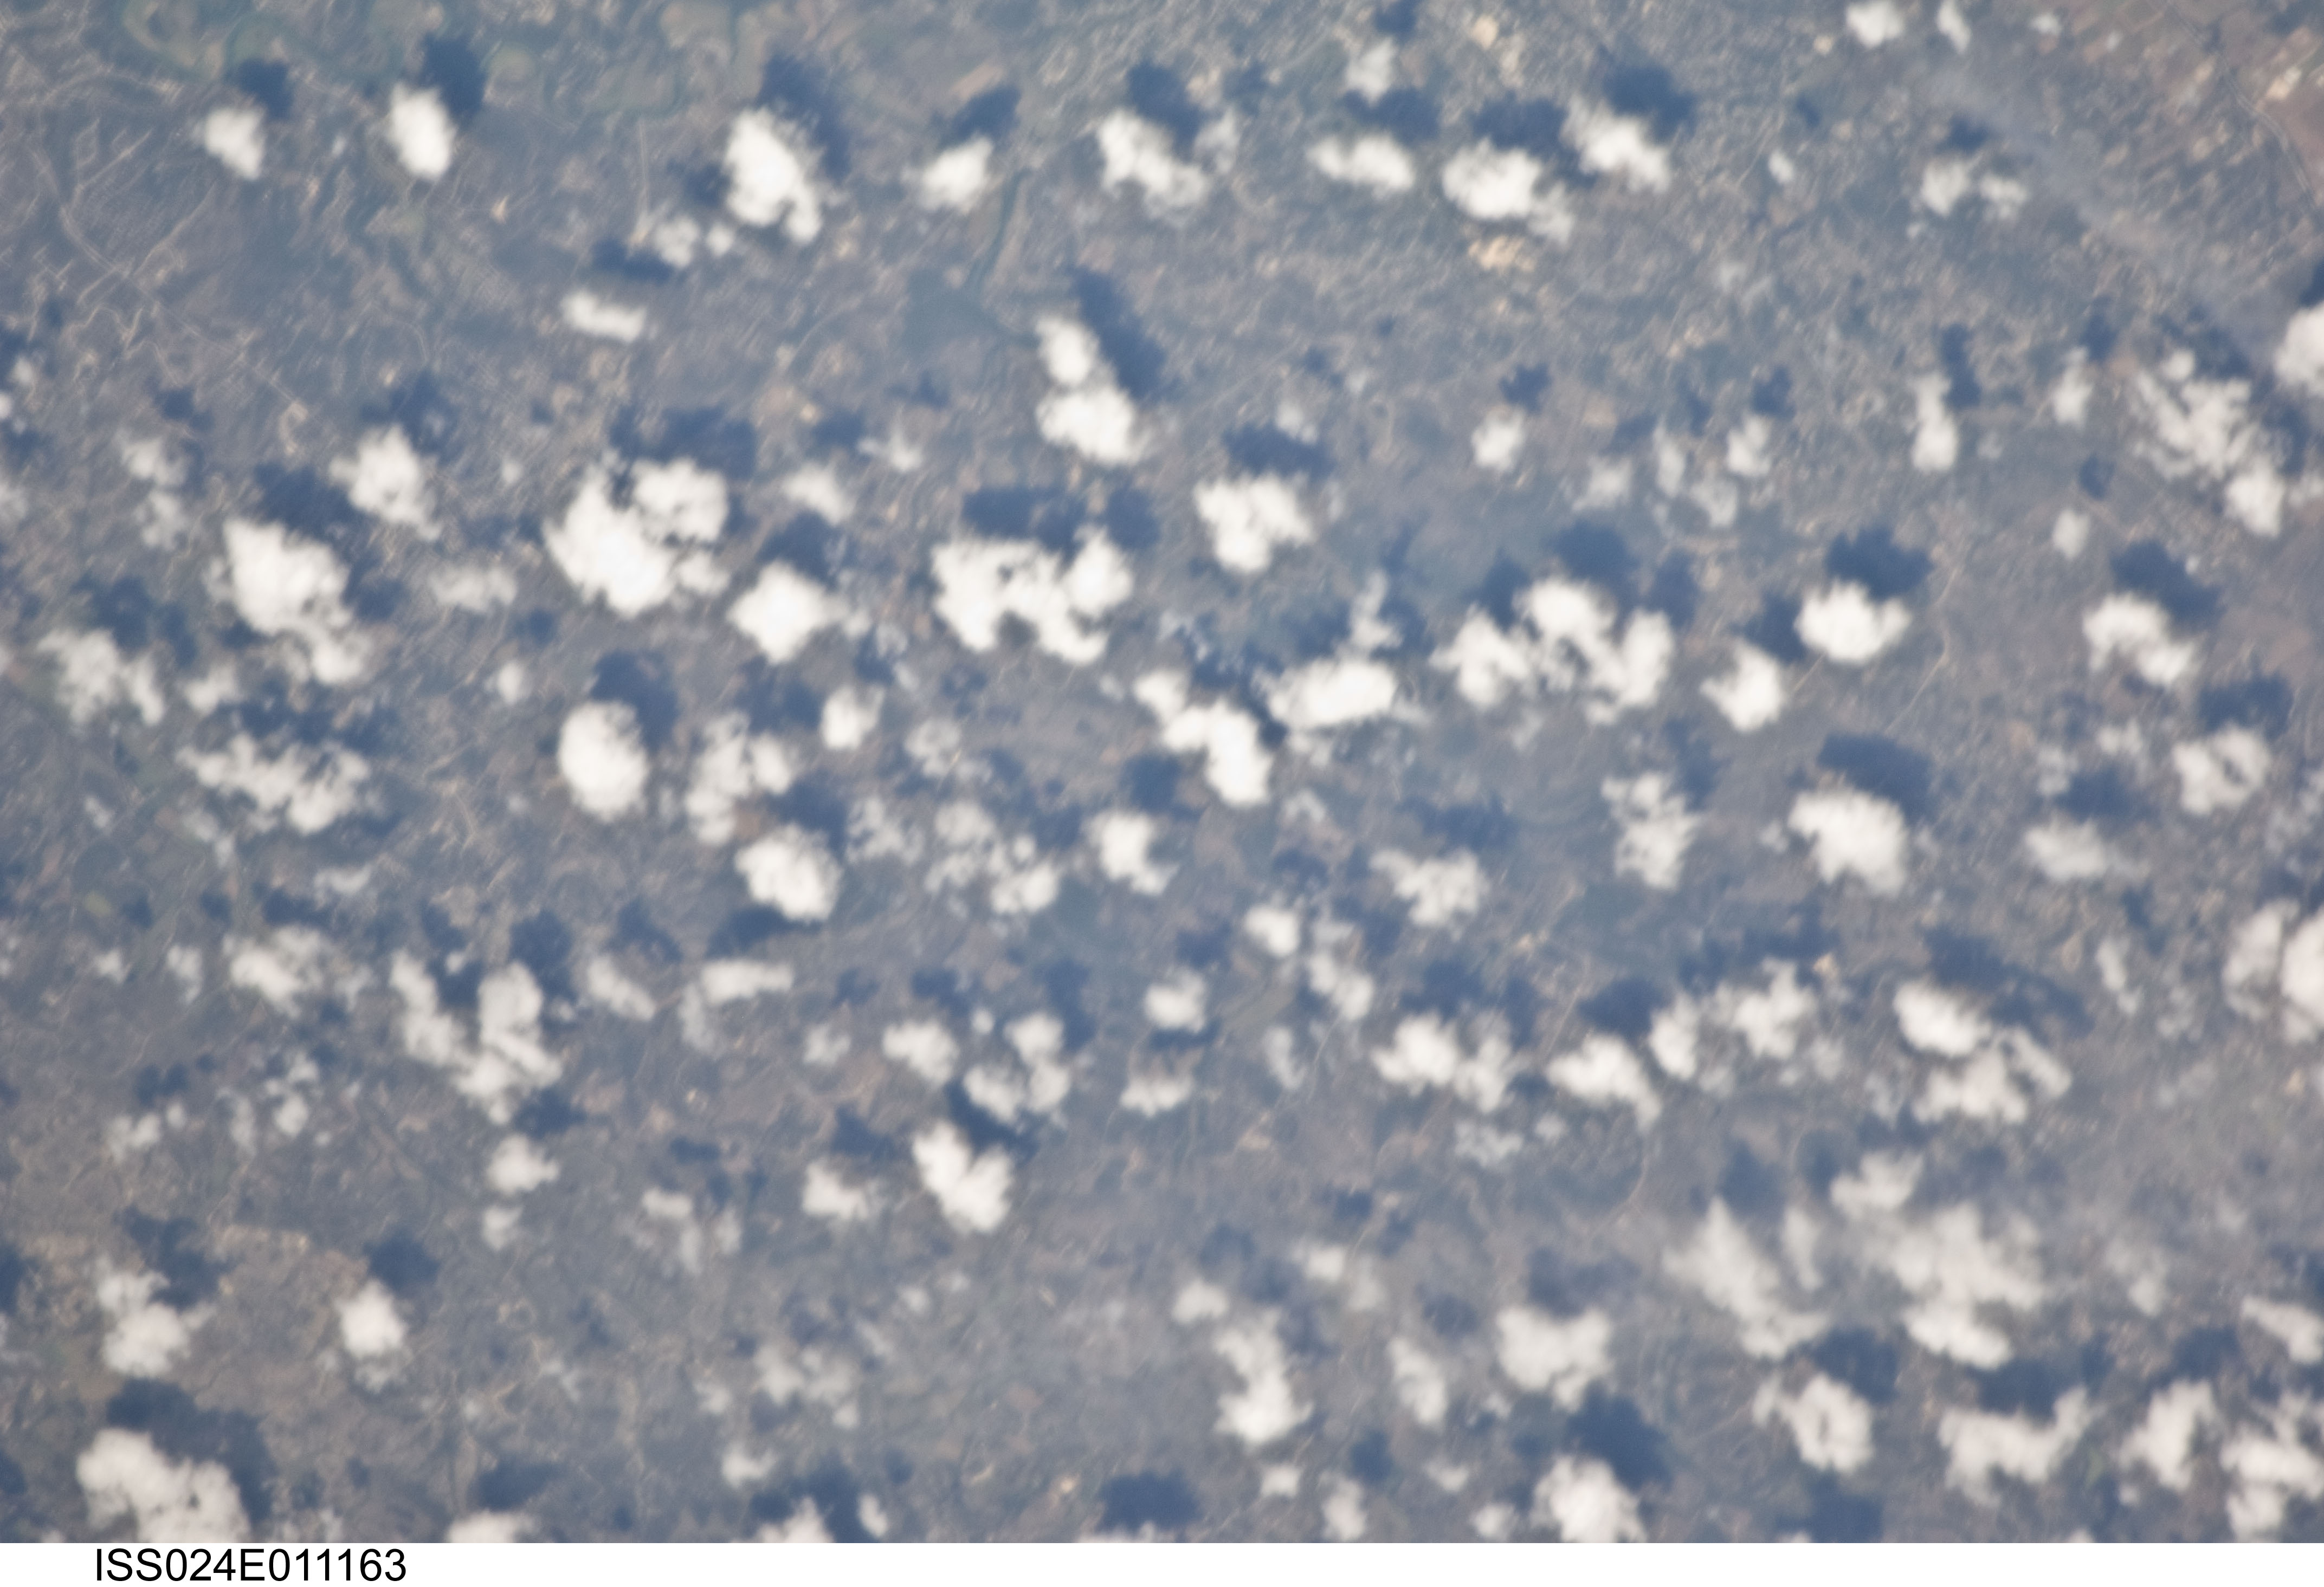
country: USA-TEXAS
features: SOFT, SPRING BRANCH, GUADALUPE R. STATE PARK
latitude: 29.9
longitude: -98.5
